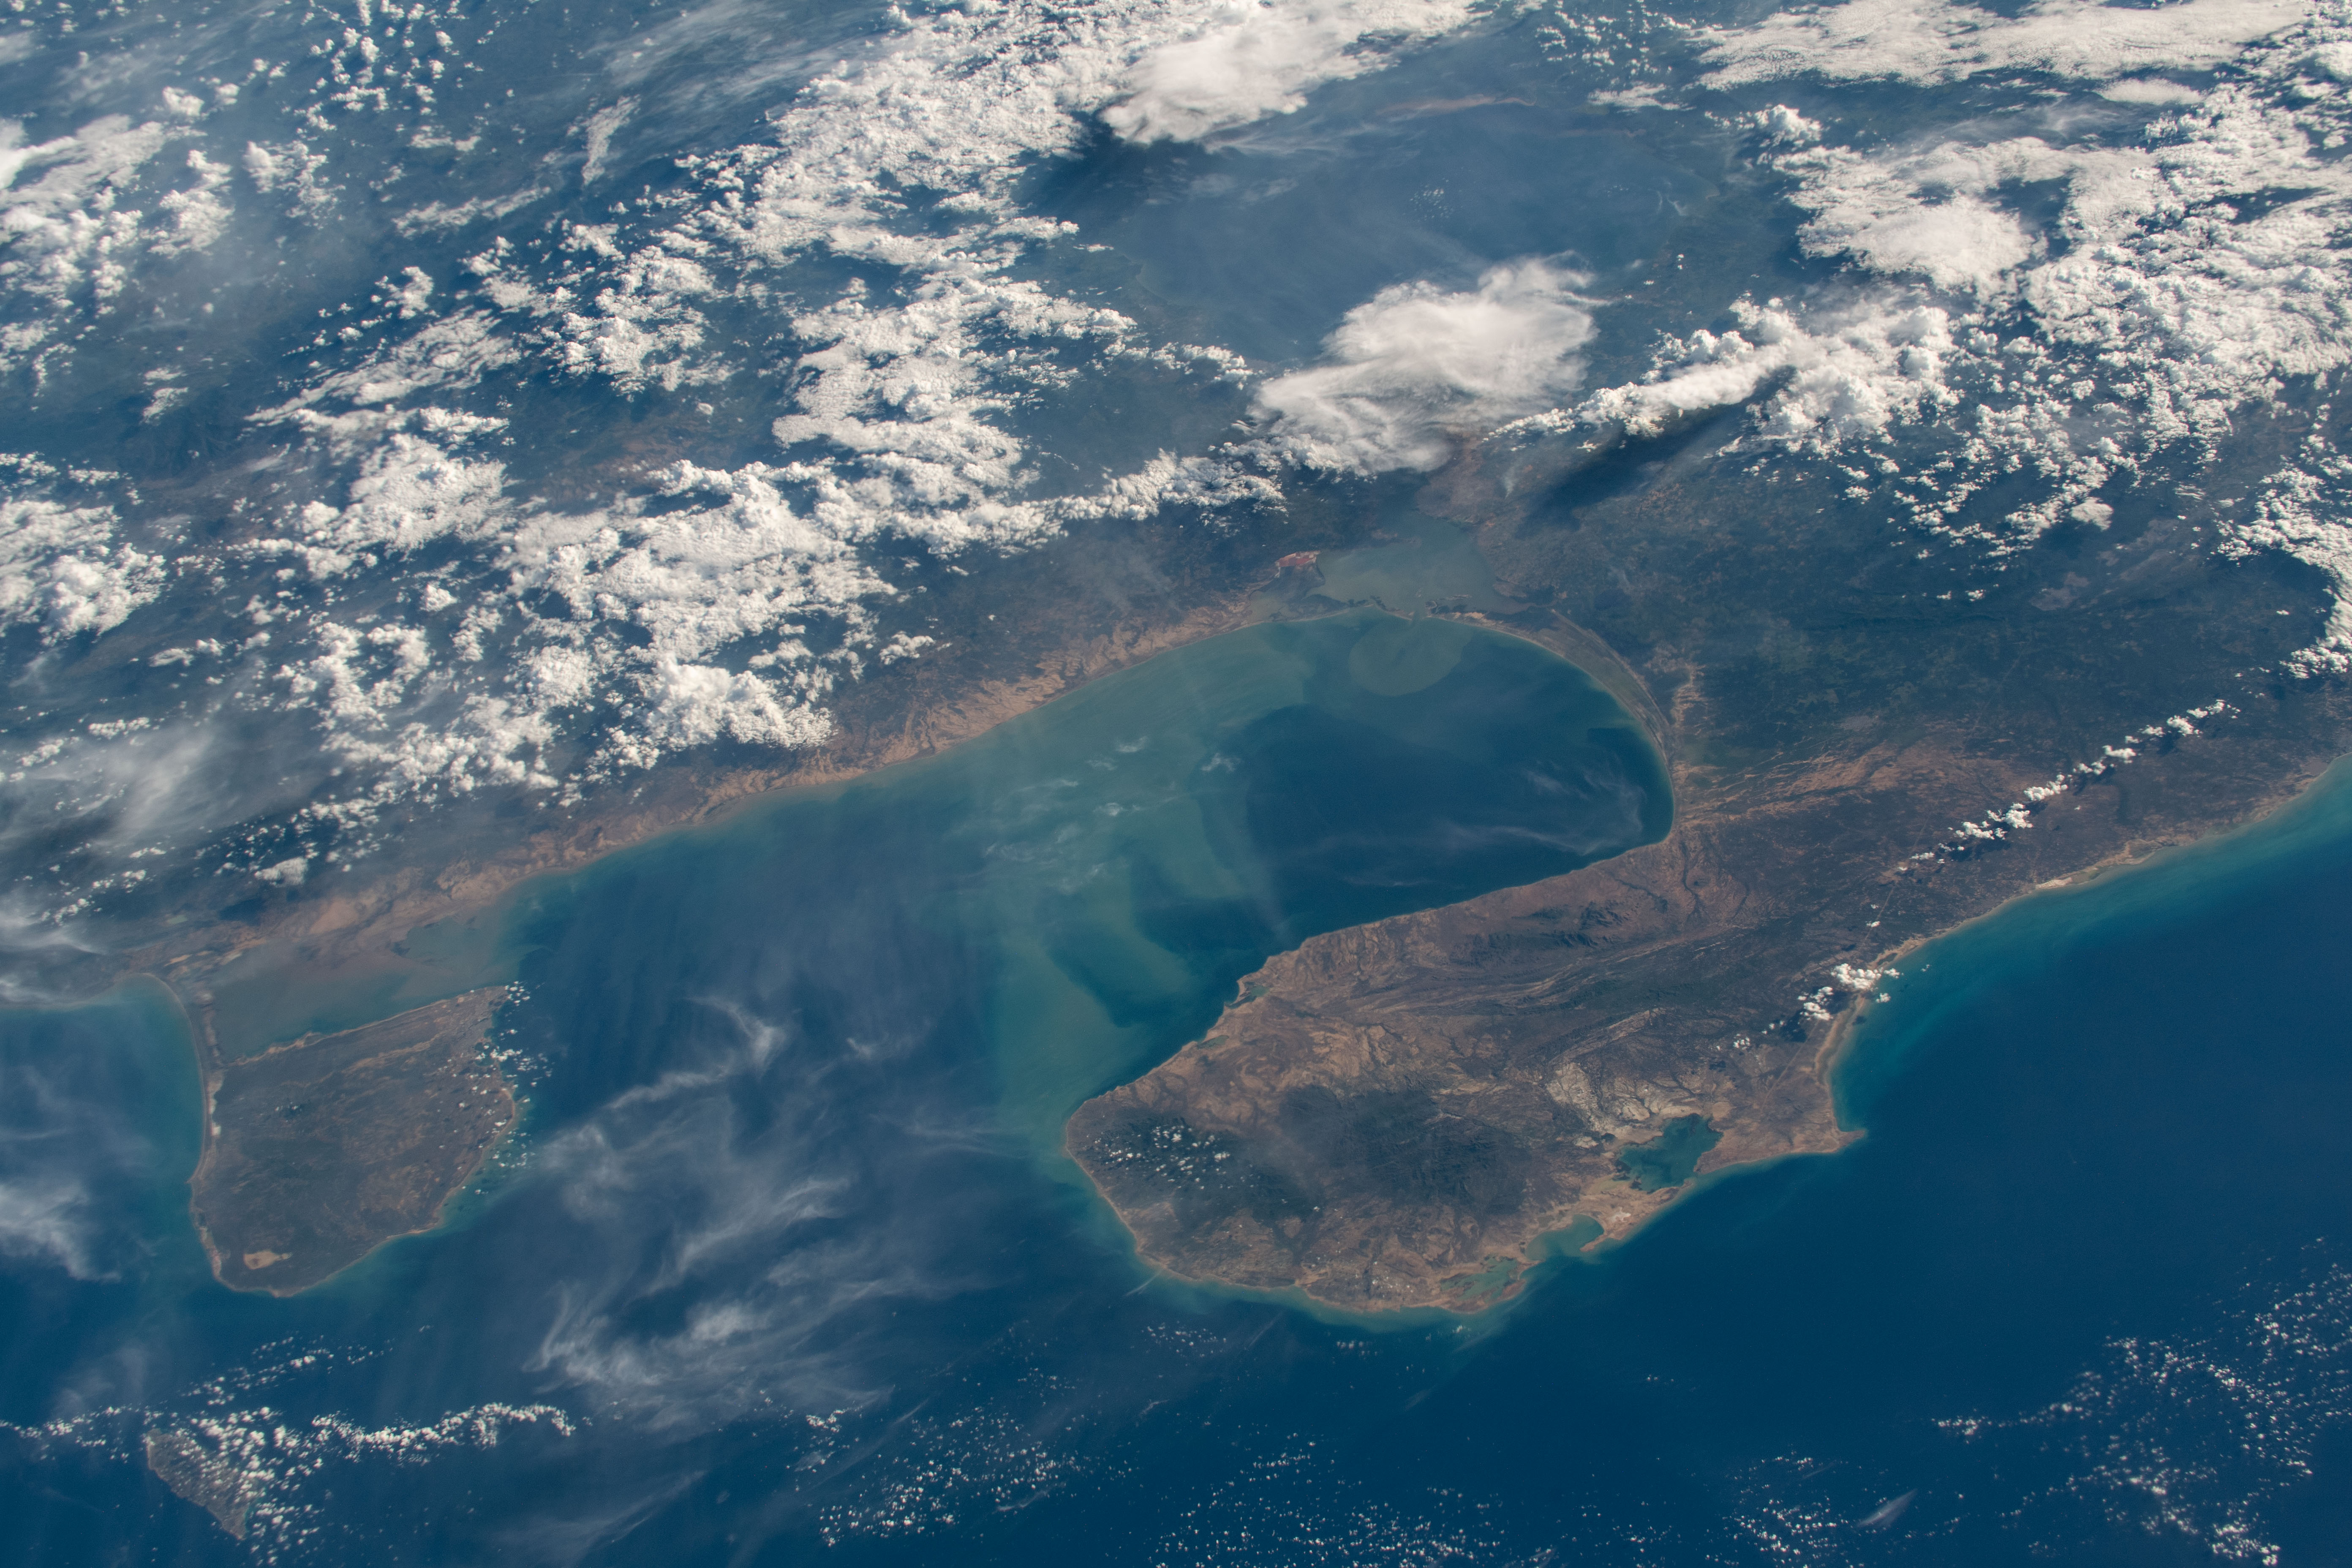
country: VENEZUELA
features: GULF OF VENEZUELA
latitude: 11.5
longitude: -71.5
